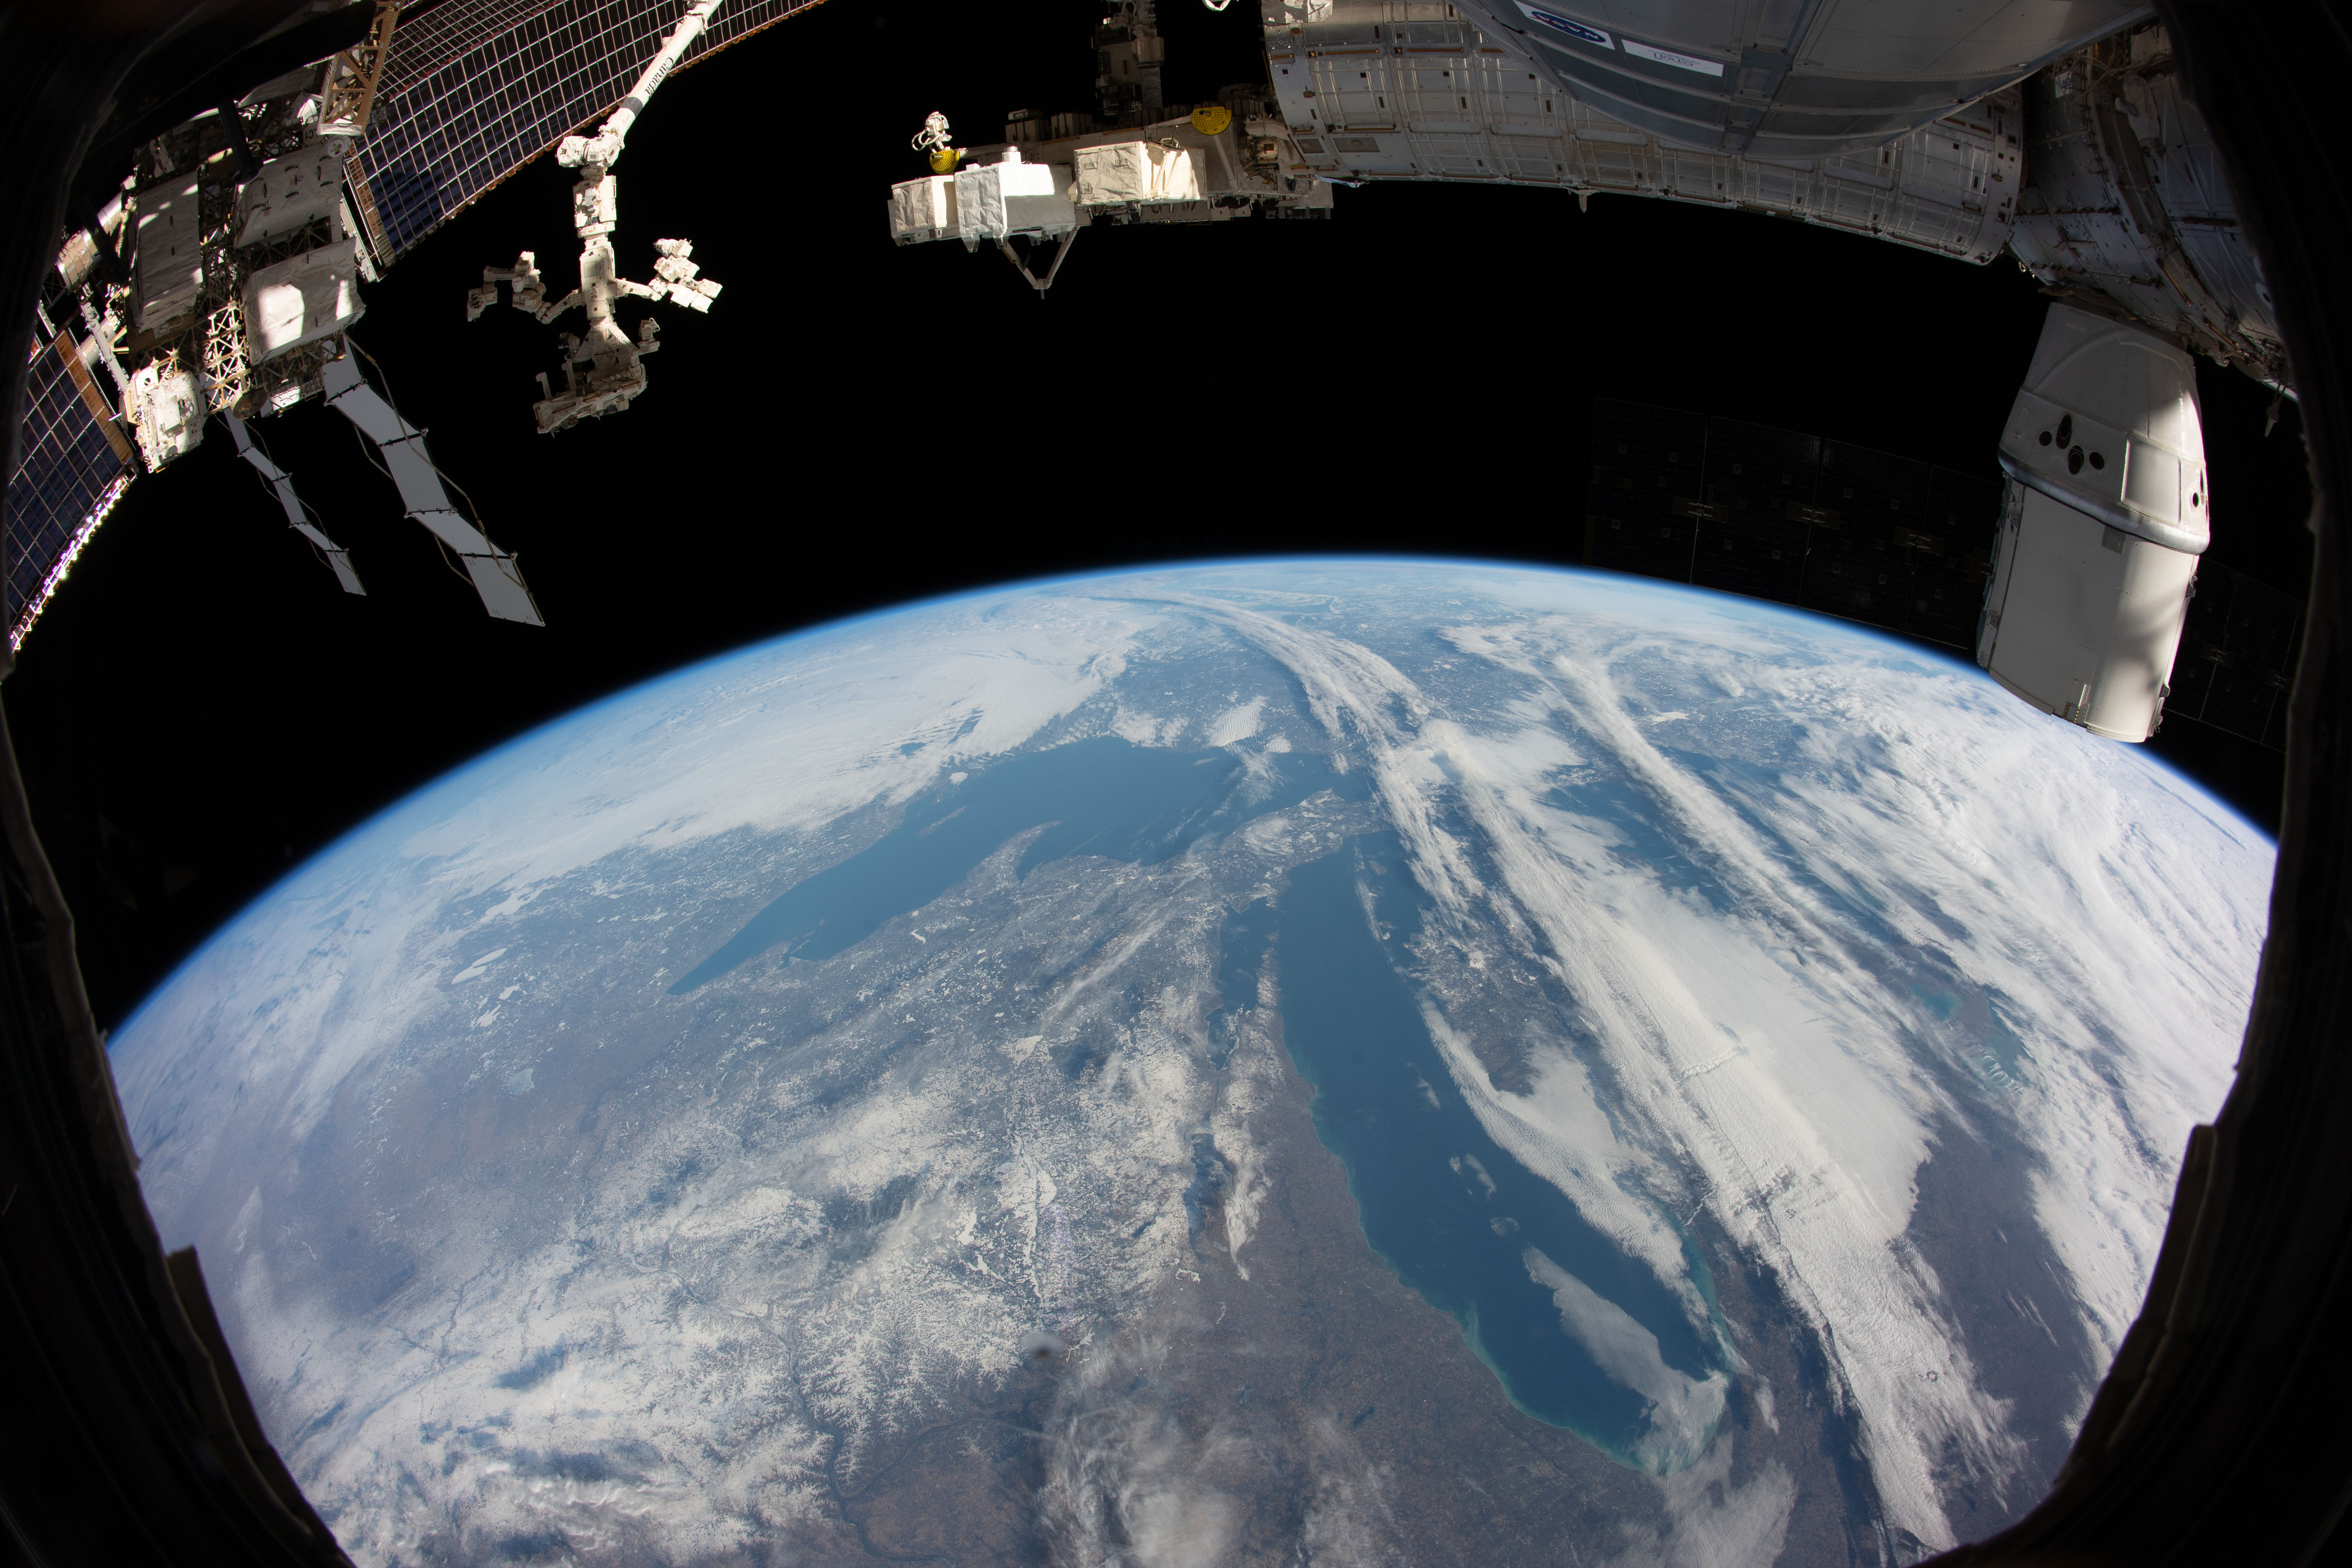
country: USA-MICHIGAN
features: LAKE SUPERIOR, LAKE MICHIGAN, LAKE HURON
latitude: 47.3
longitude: -86.6
